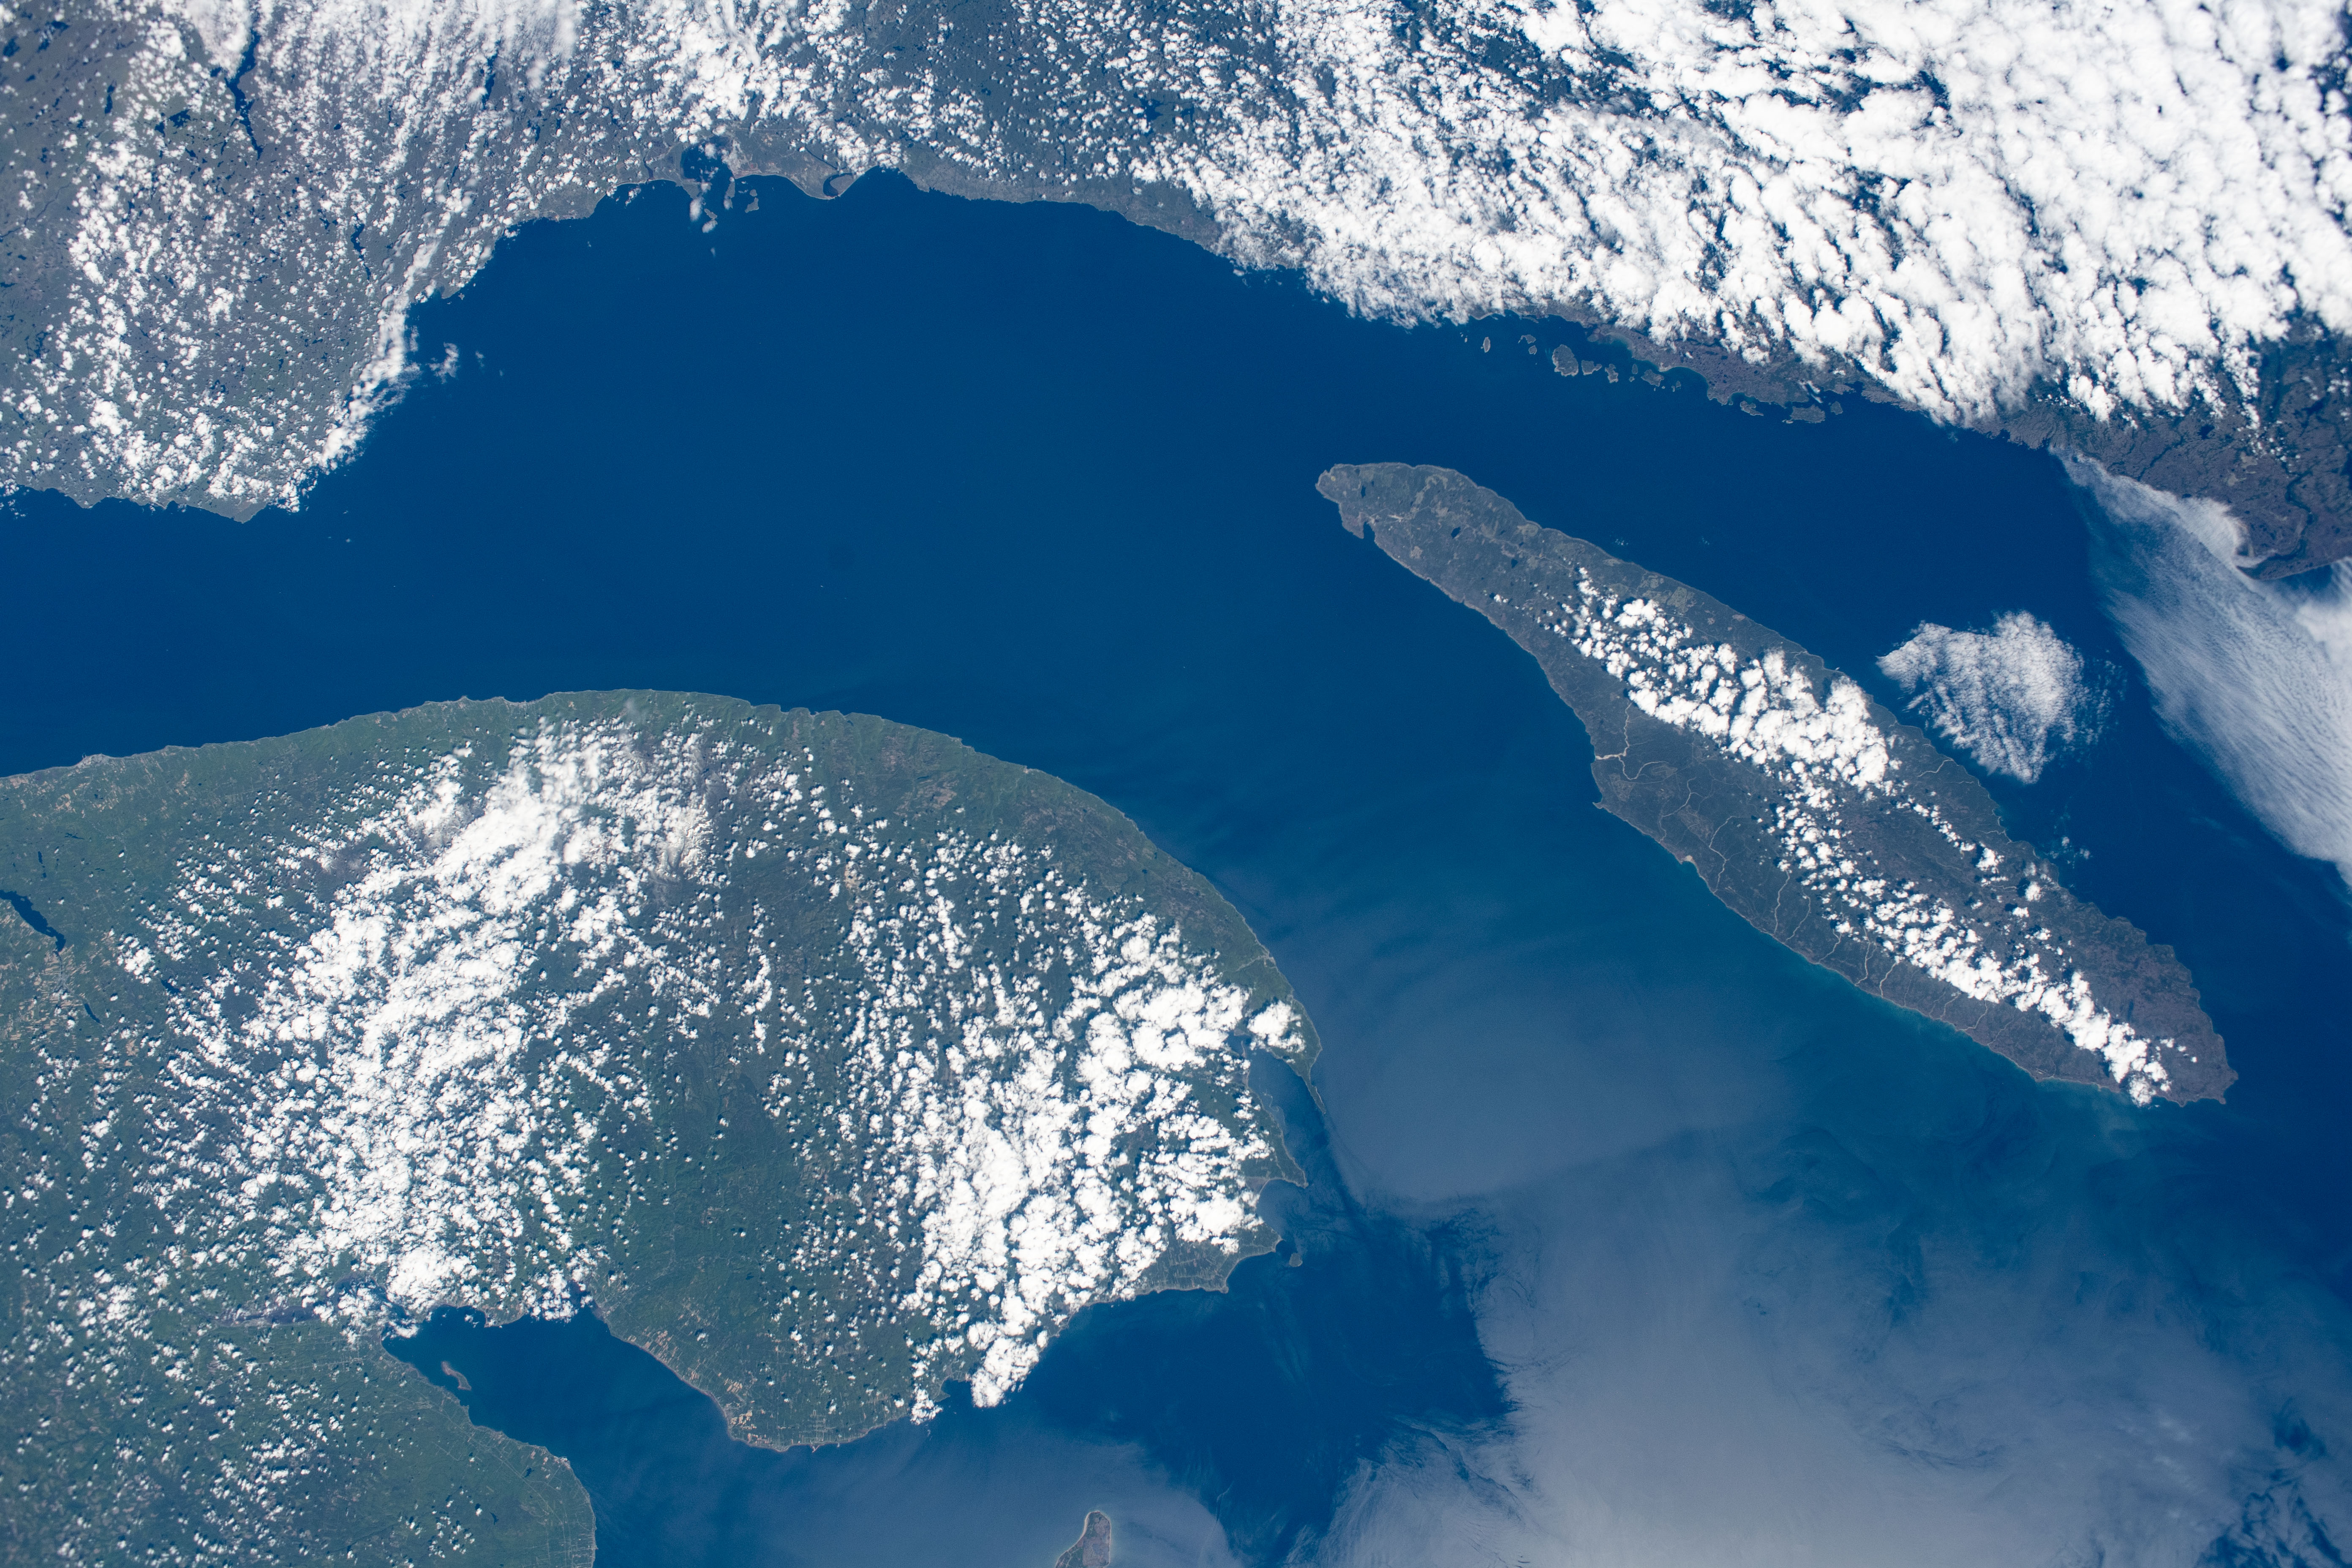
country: CANADA-Q
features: ANTICOSTI ISLAND, ANTICOSTI NATIONAL PARK, GASPE, GULF OF ST LAWRENCE, CHALEUR BAY, HAVRE SAINT PIERRE
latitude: 50.0
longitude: -65.0
